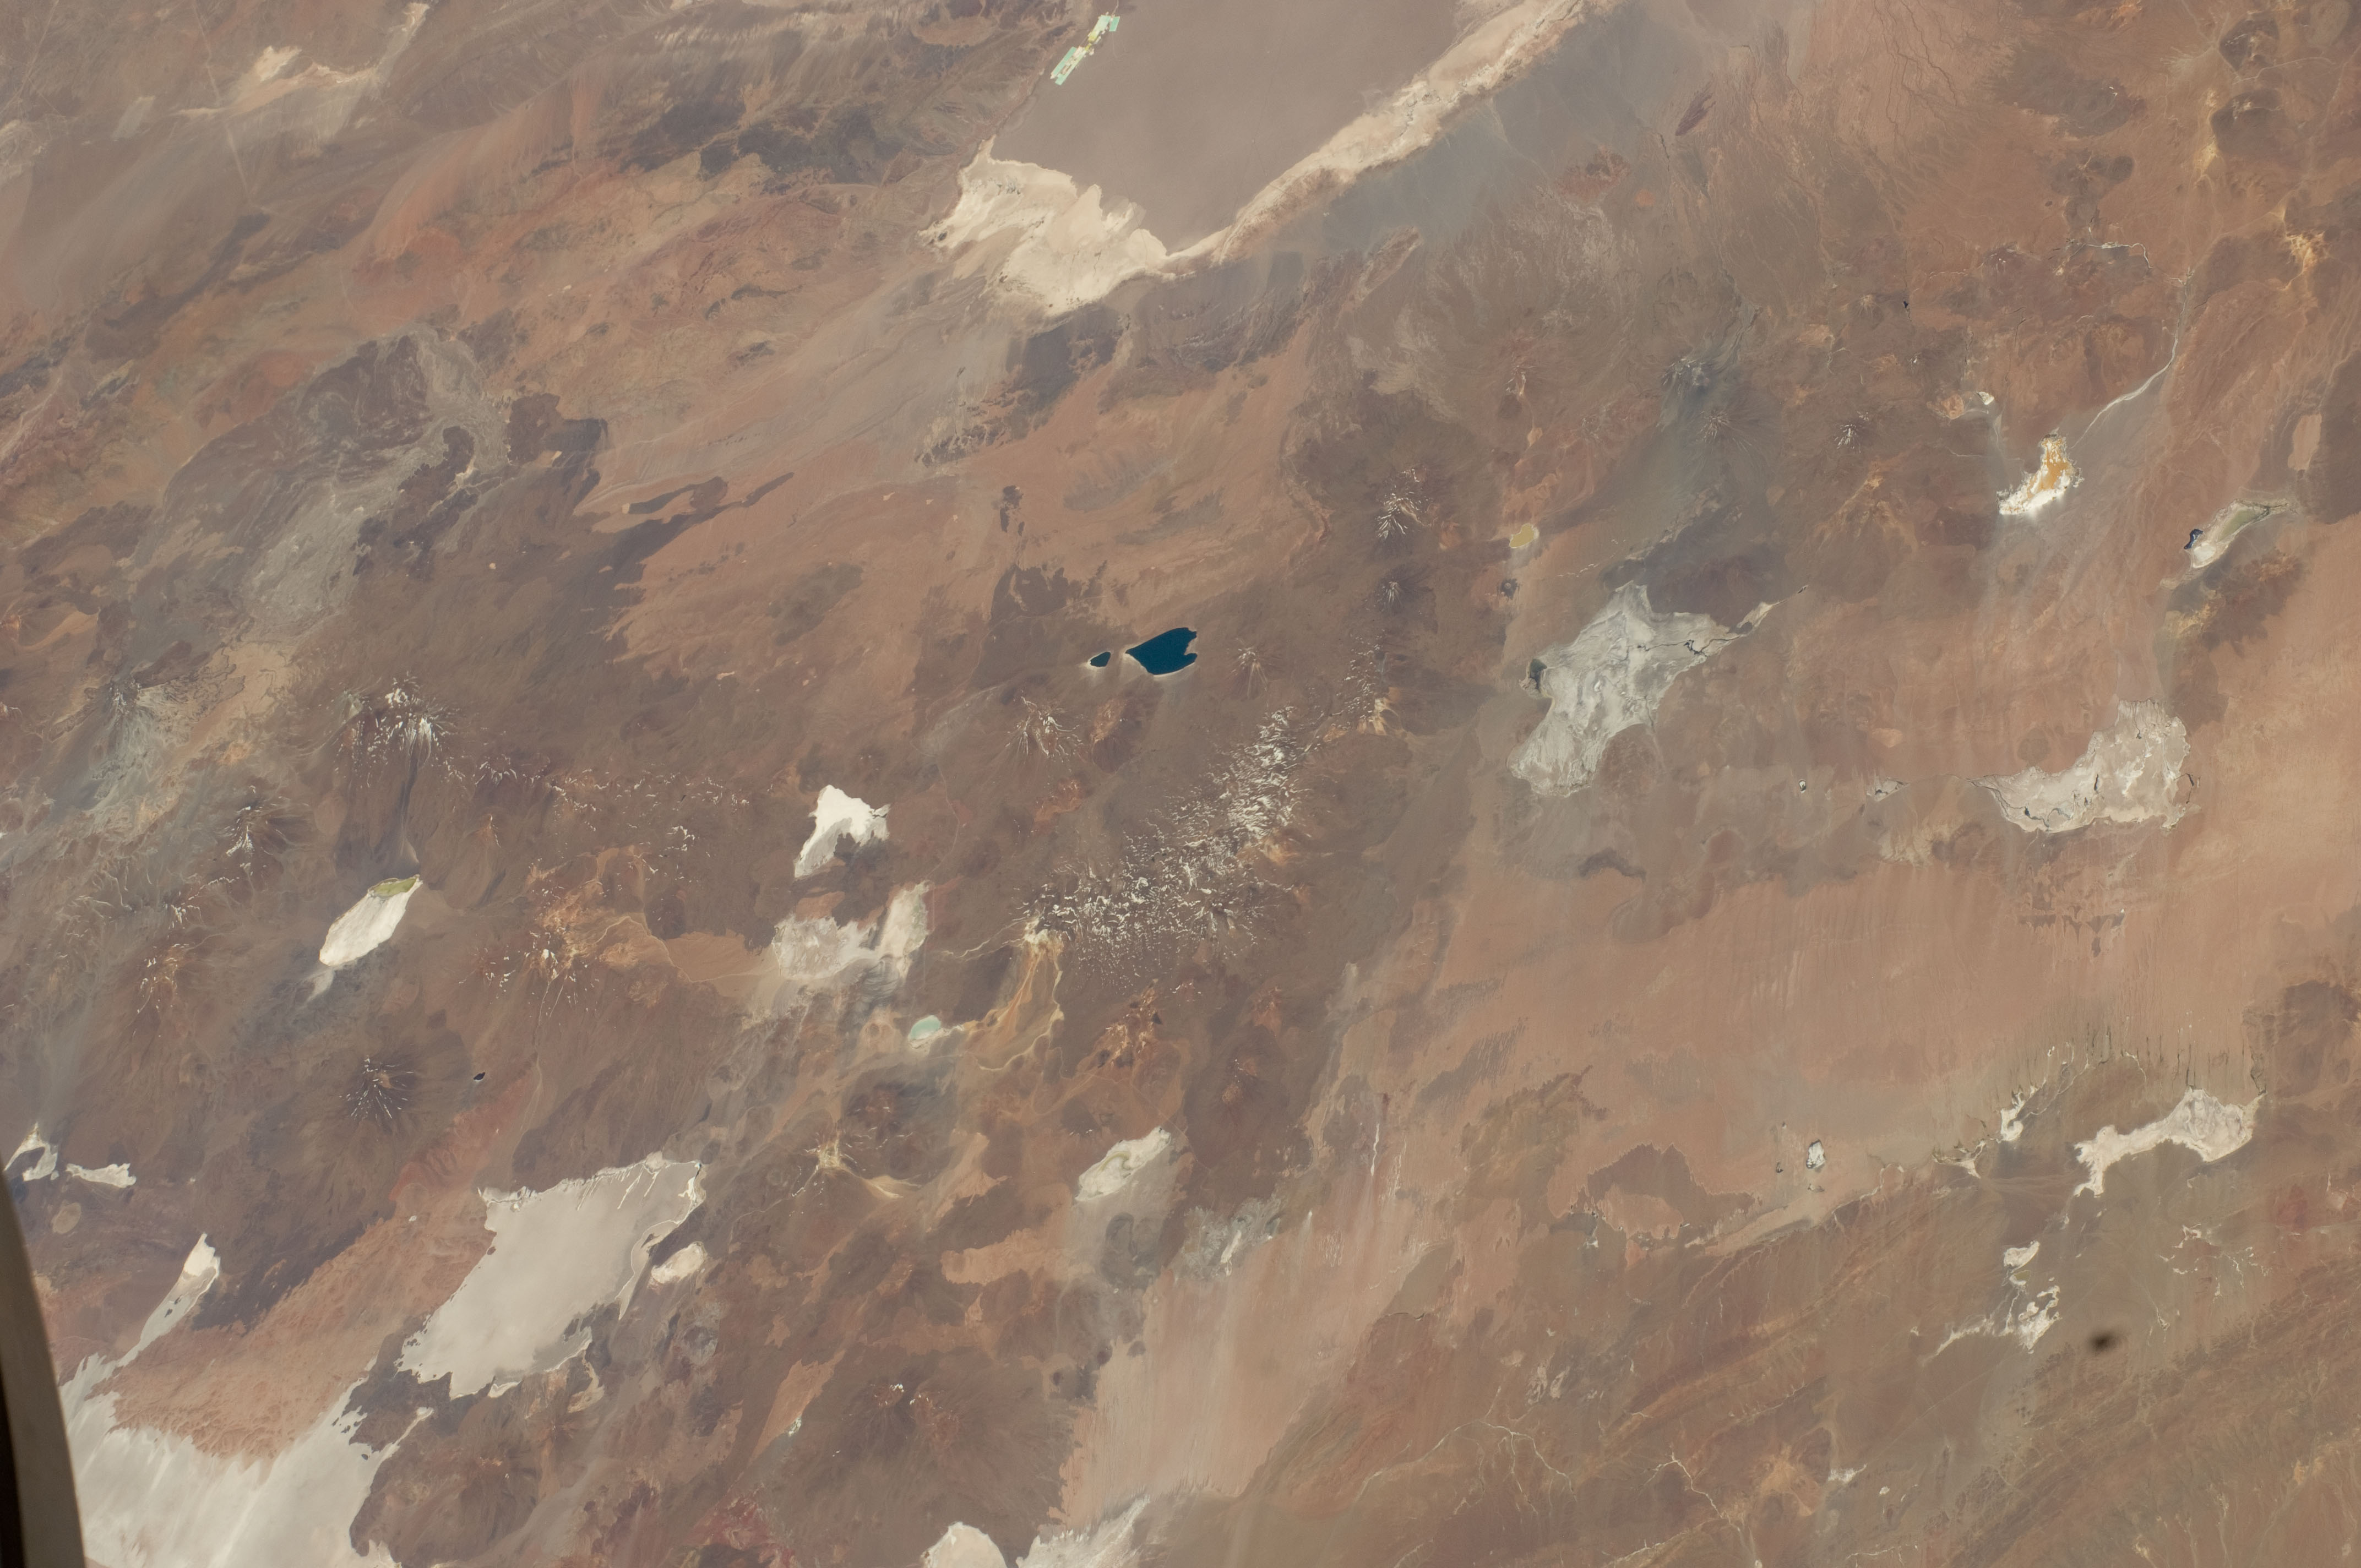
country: CHILE
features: SALT LAKES
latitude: -23.5
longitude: -67.5
